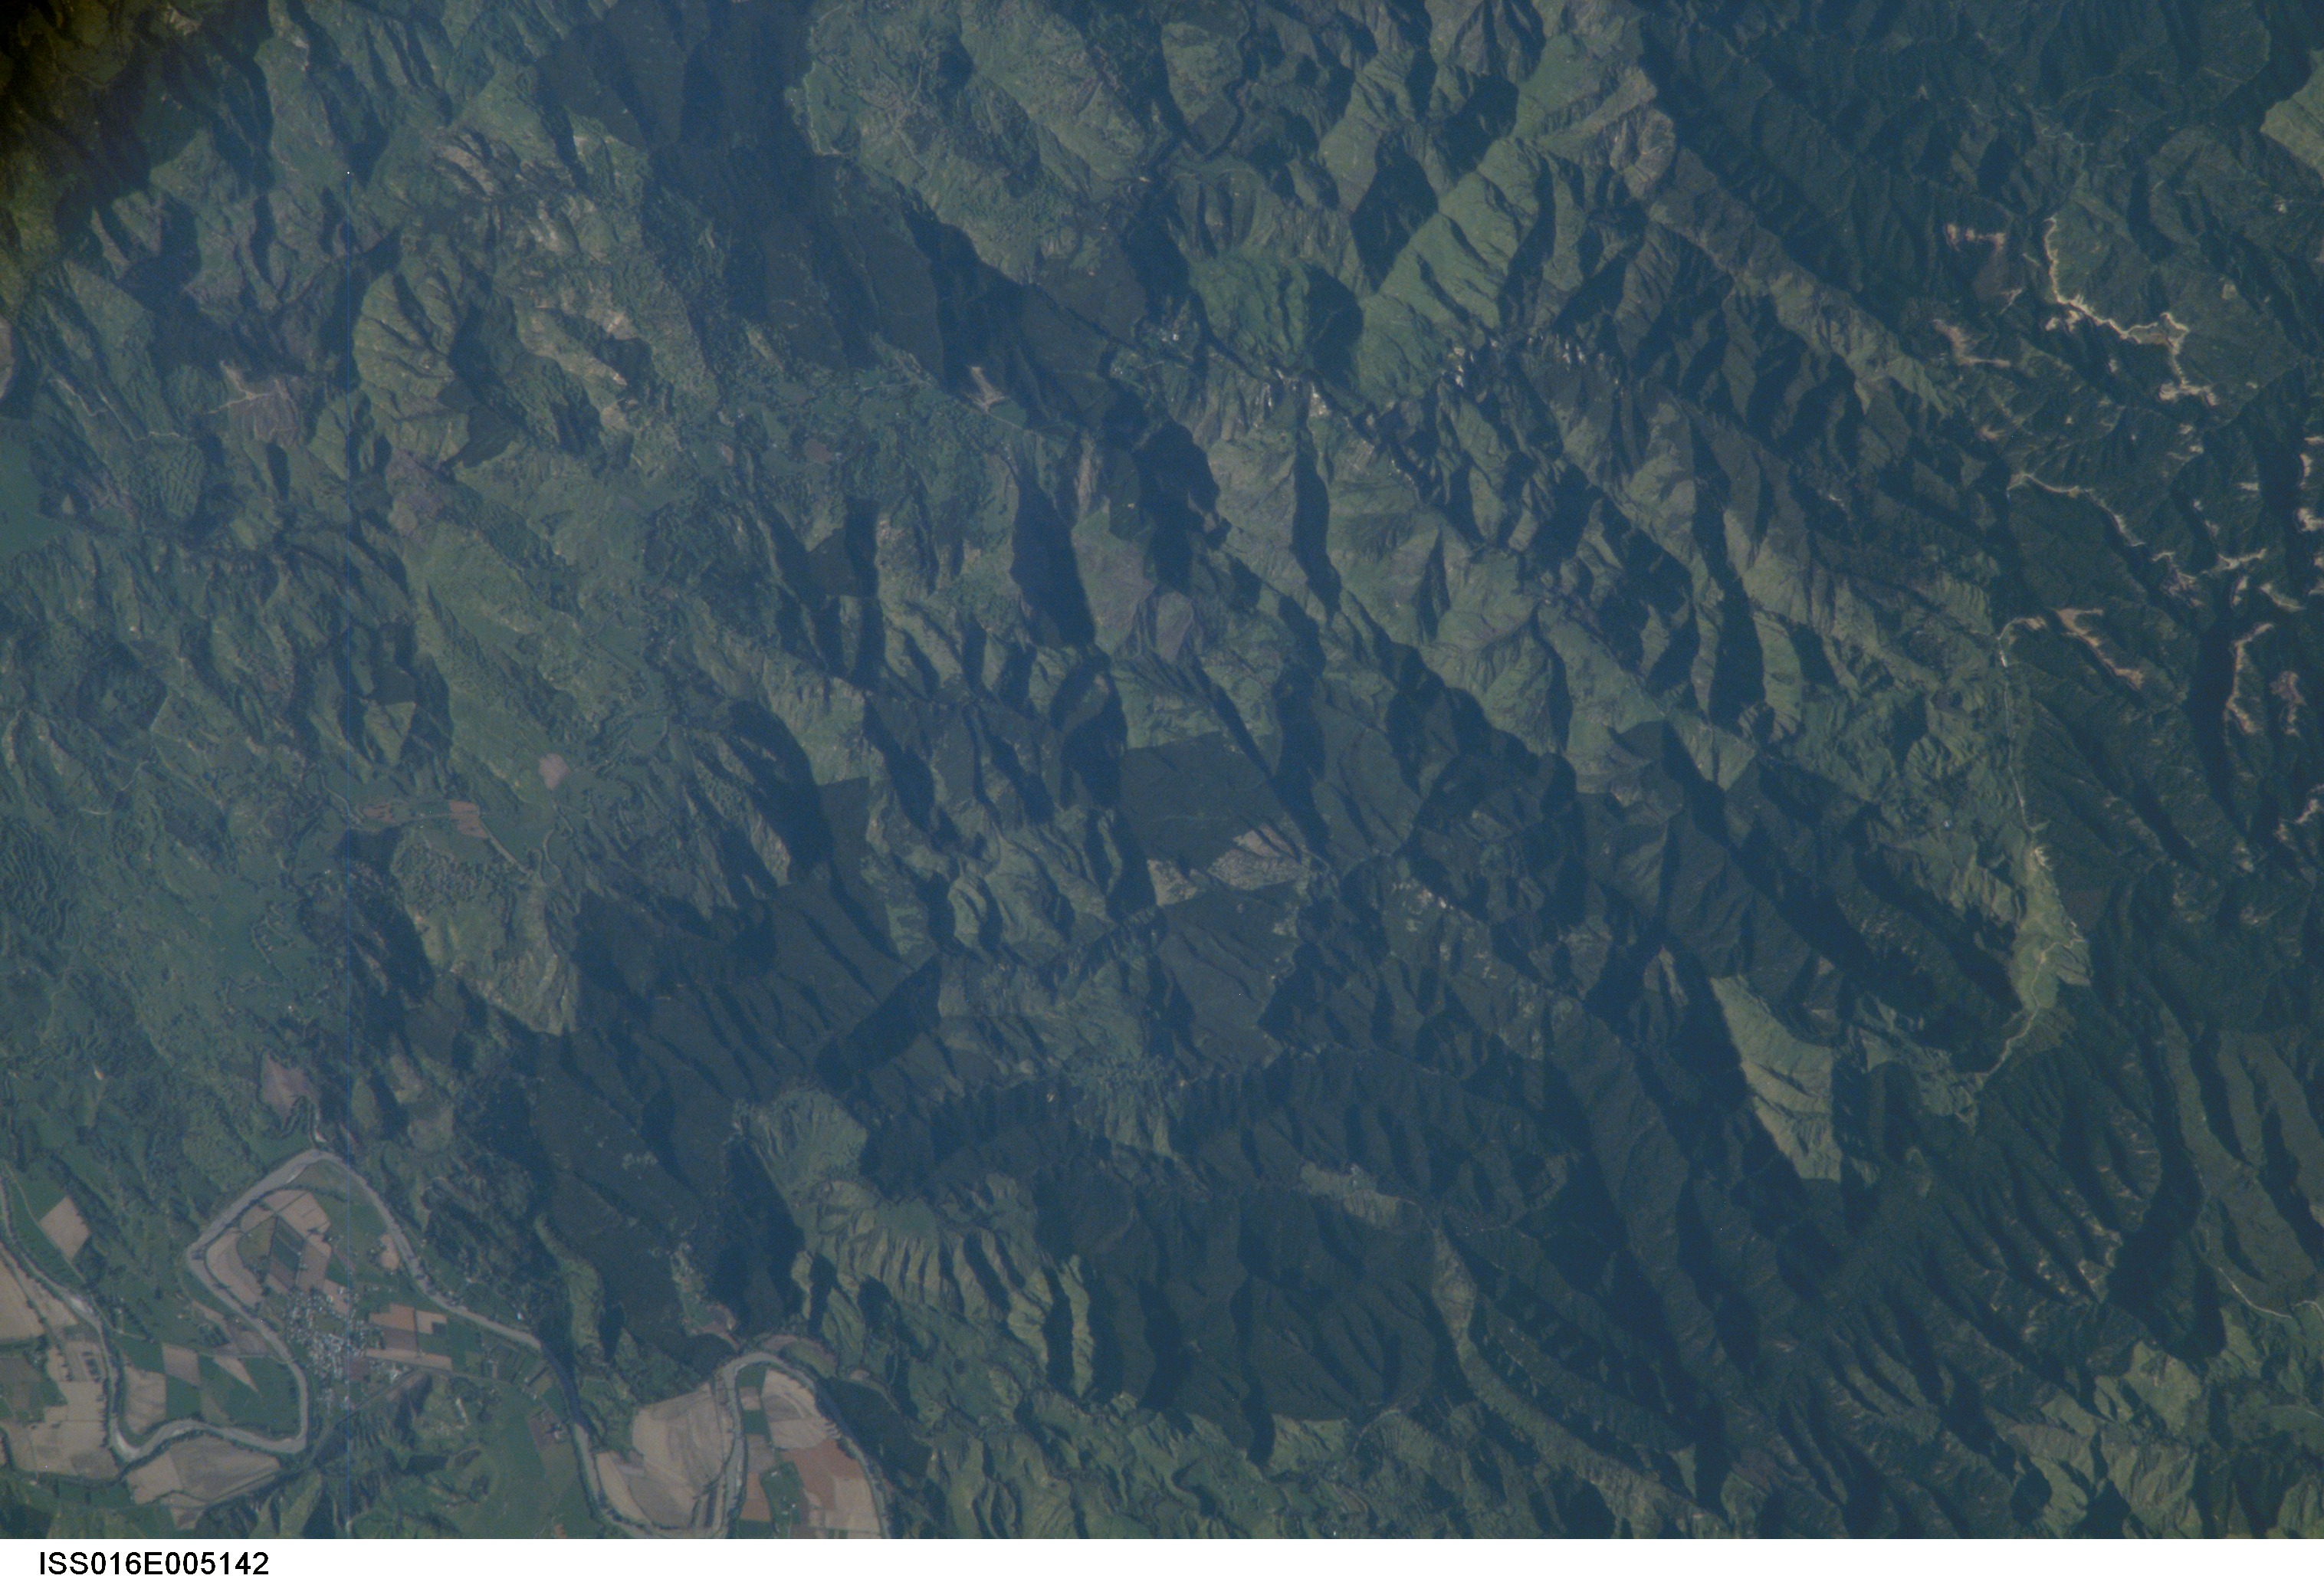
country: NEW ZEALAND-NI
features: TE KARAKA, HAWHENUA RANGE
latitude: -38.4
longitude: 178.0
